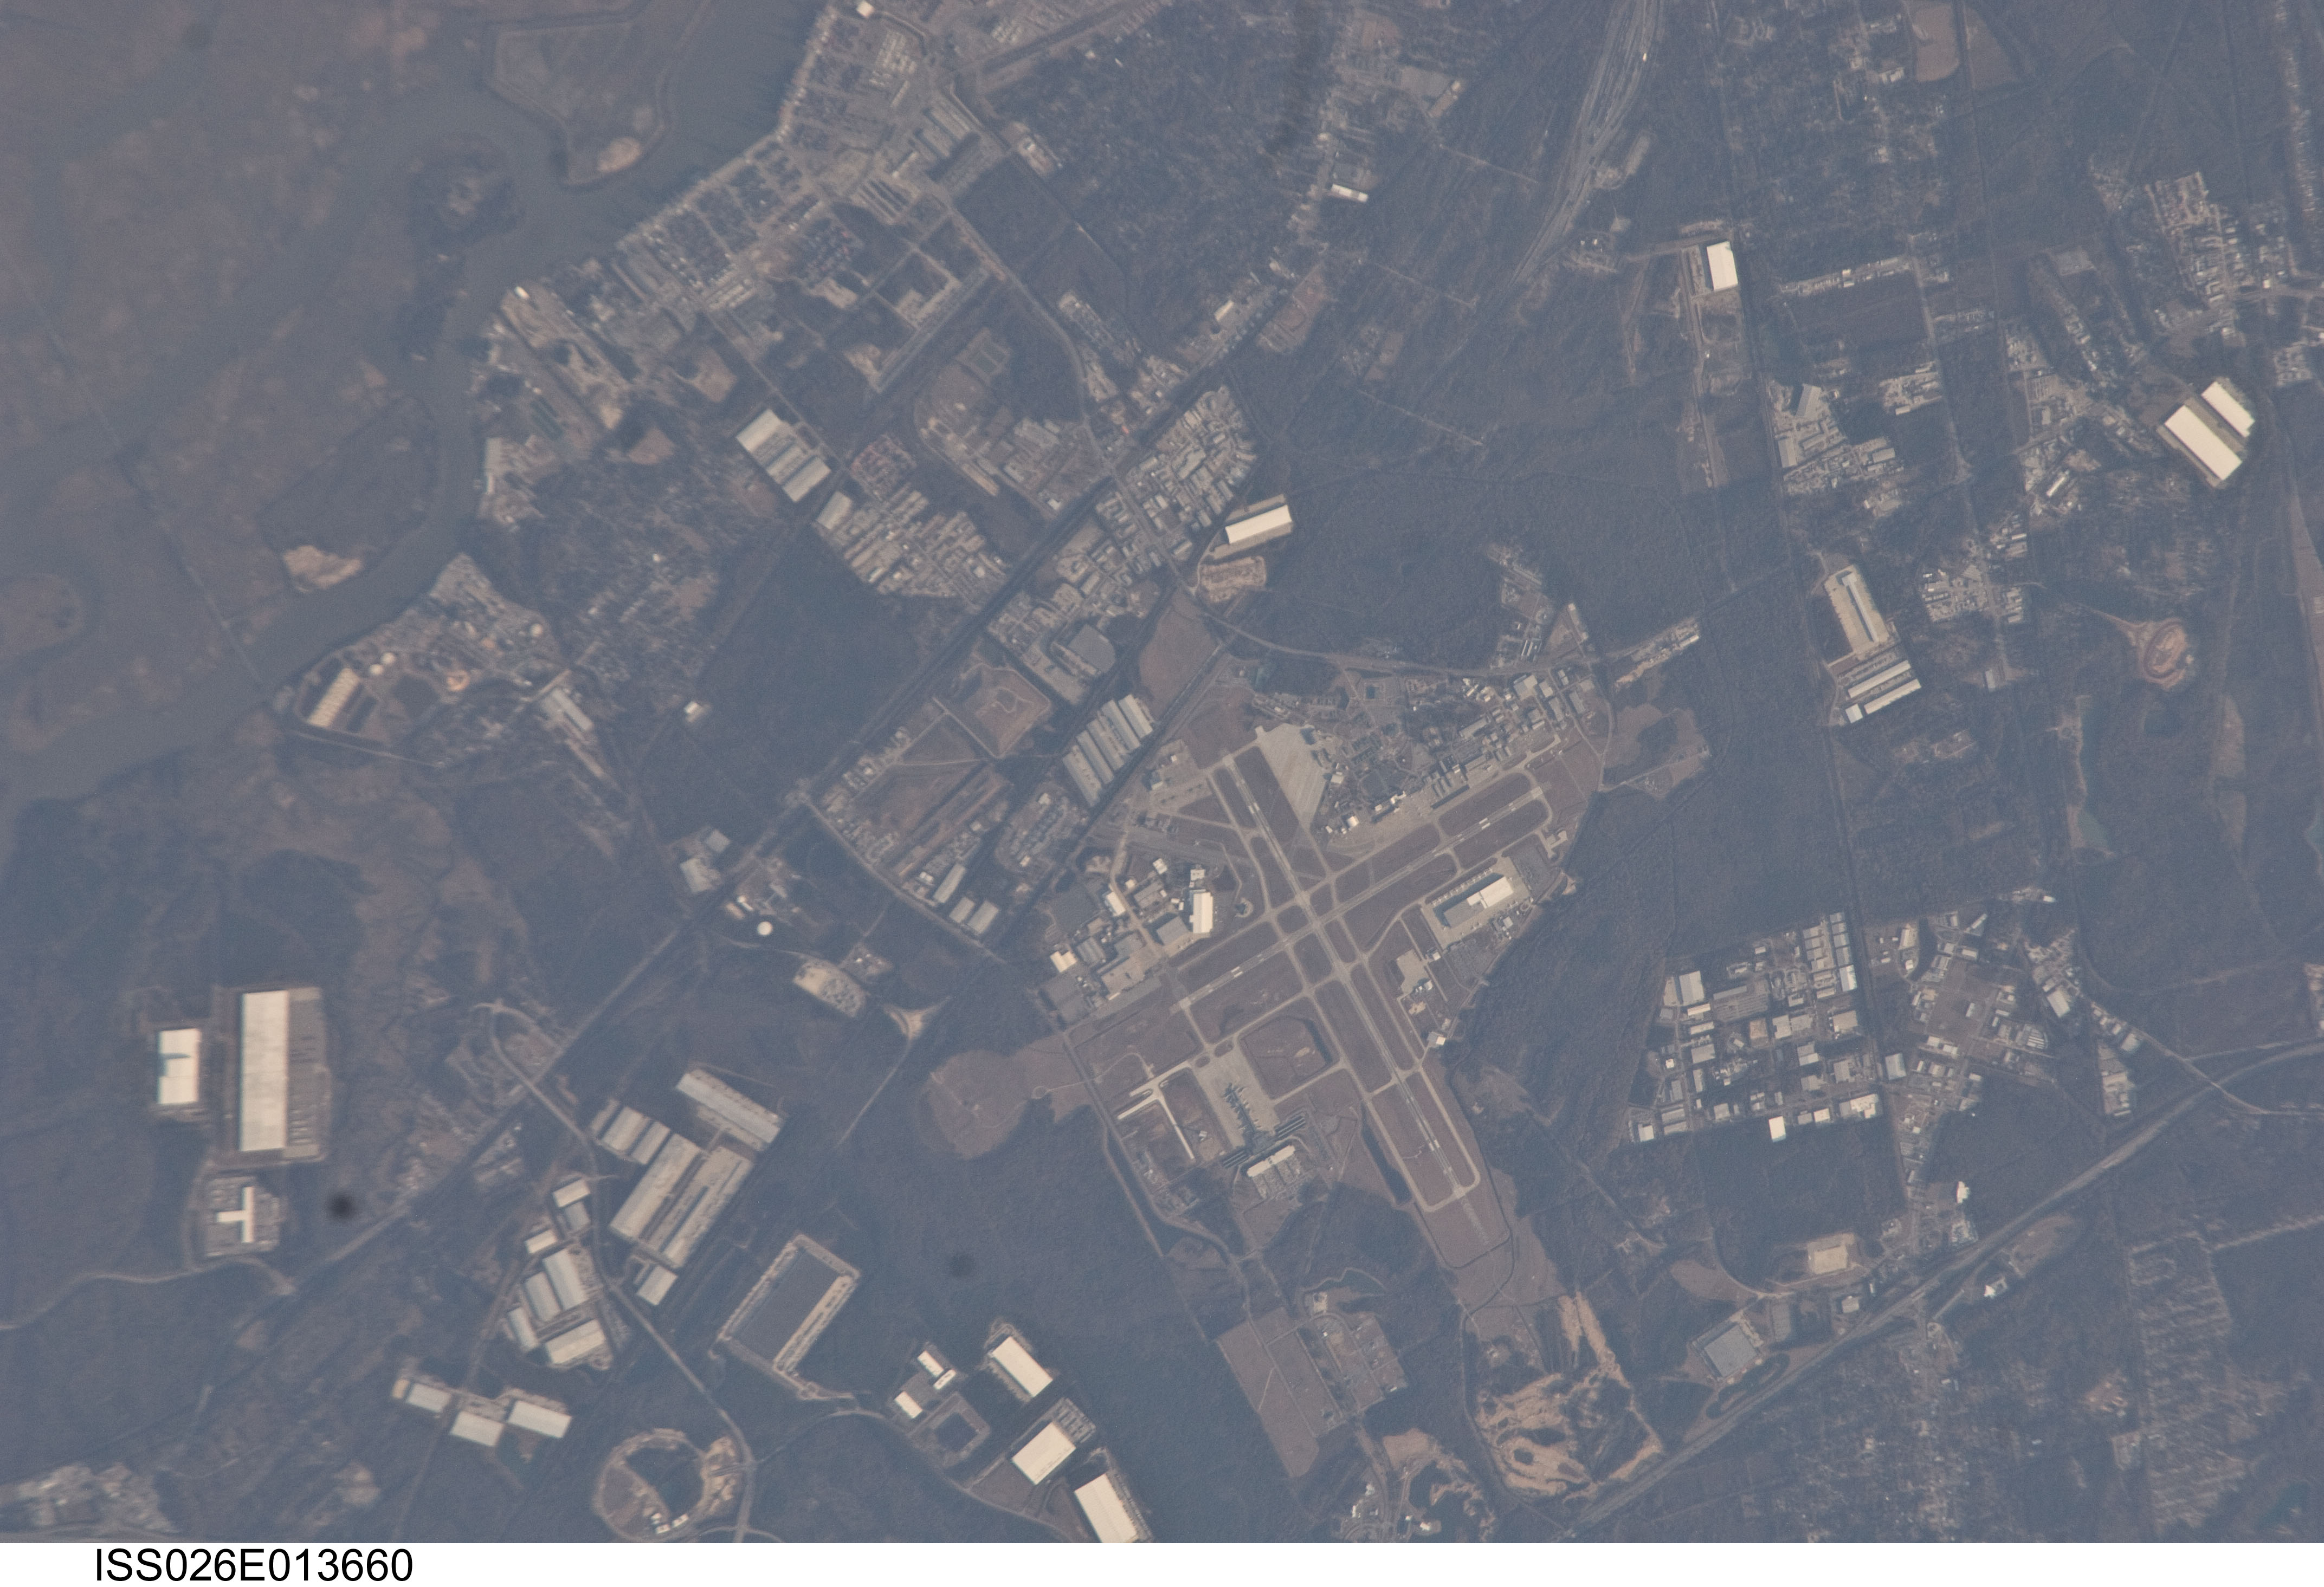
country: USA-GEORGIA
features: SAVANNAH/HILTON HEAD INTERNATIONAL AIRPORT, ROADS, WETLANDS, RIVER
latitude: 32.2
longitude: -81.2
